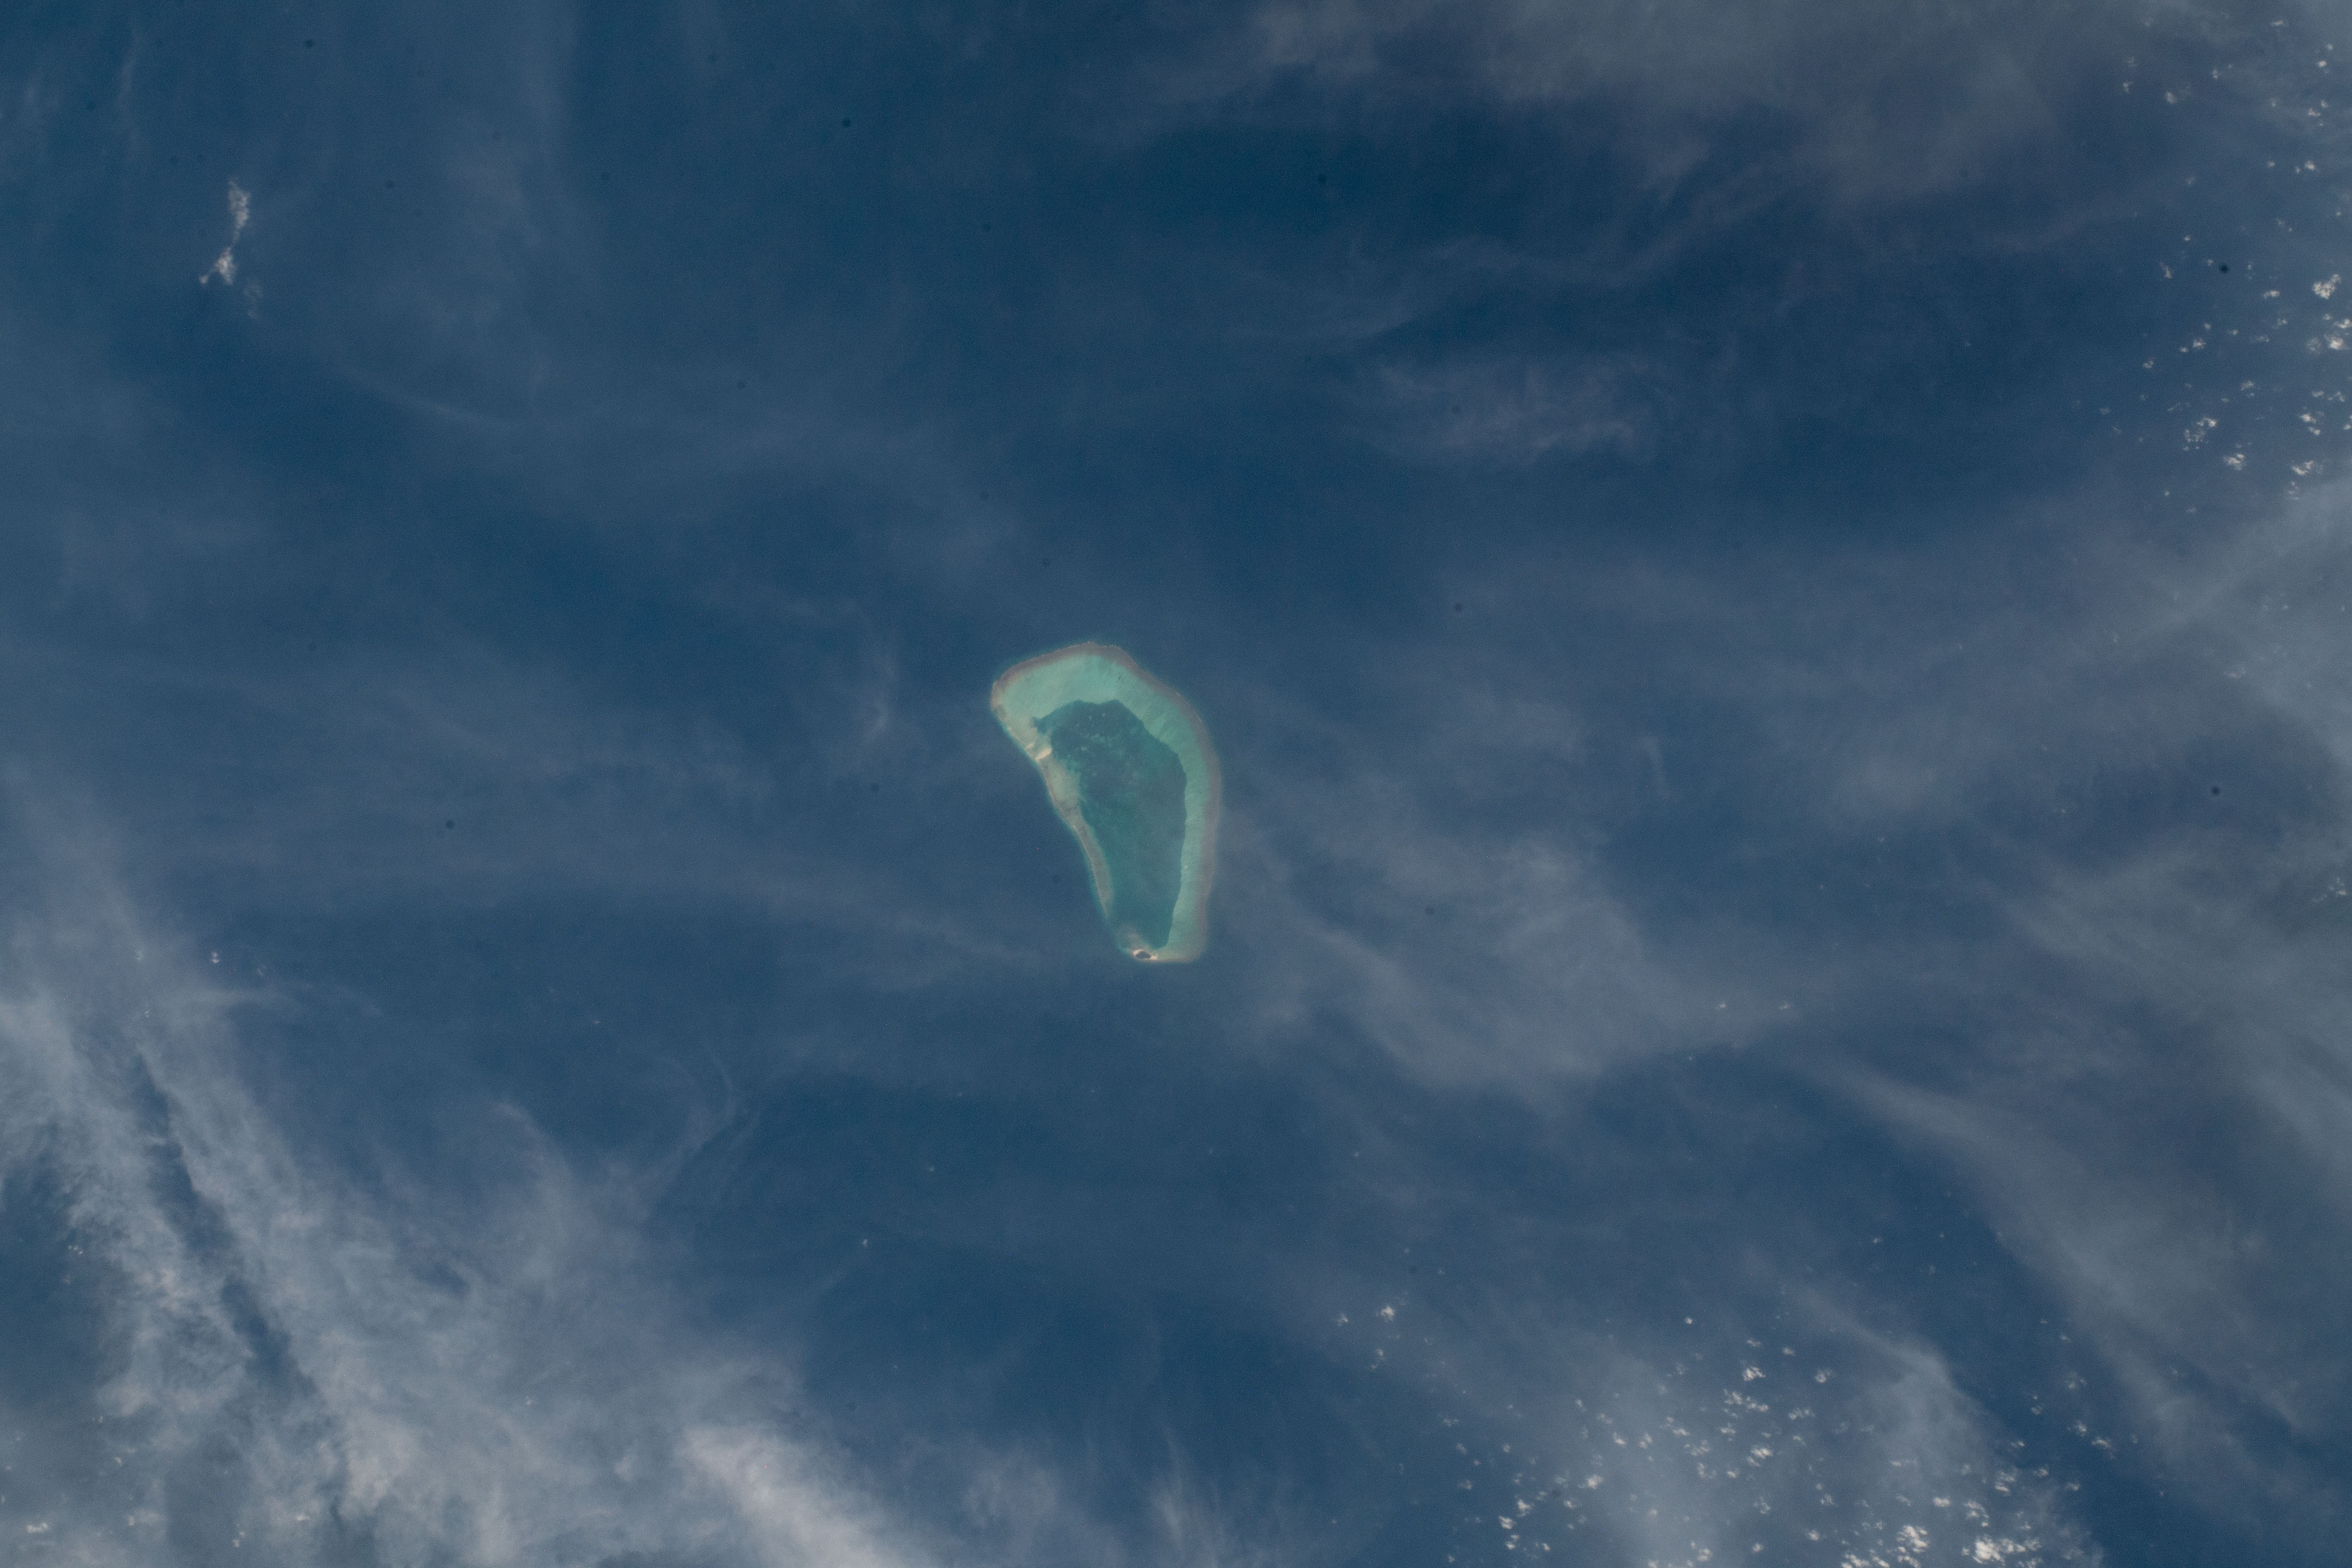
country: LAKSHADWEEP ISLANDS
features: ARABIAN SEA, BITRA
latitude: 11.6
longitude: 72.1
